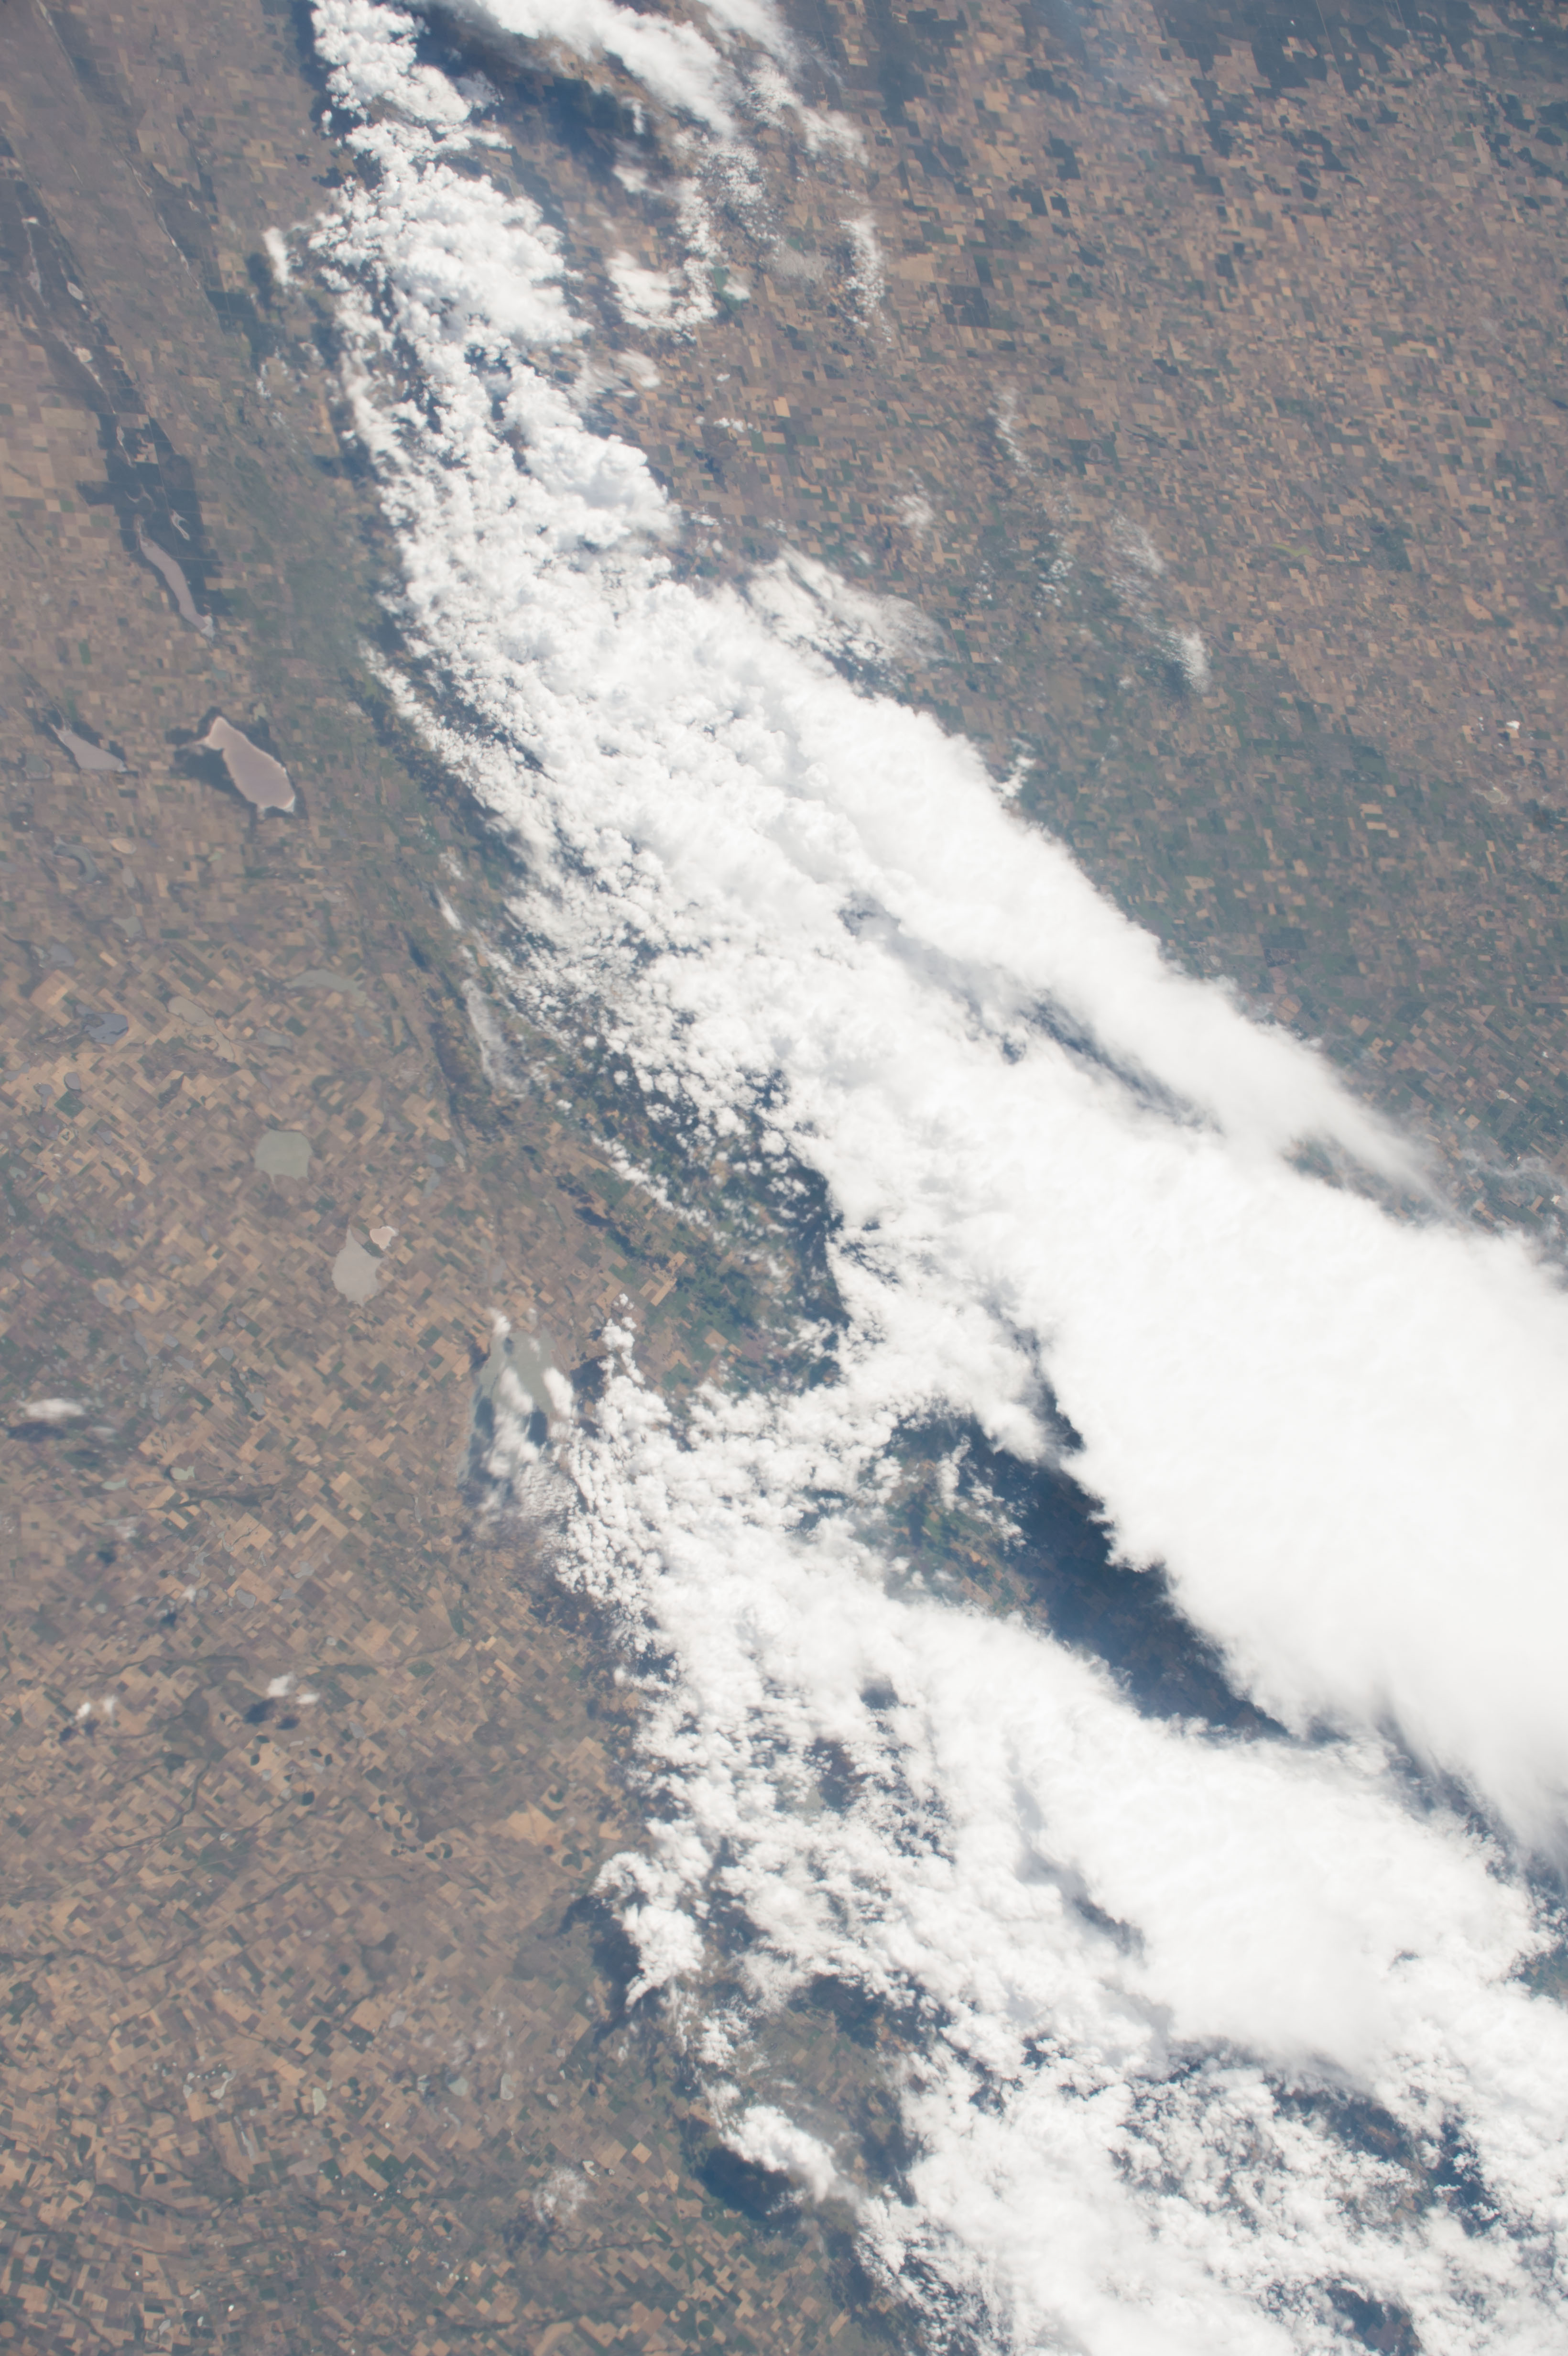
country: ARGENTINA
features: EPECUEN L., AG., AMARGA L., CHASILAUQUEN L., SAL L.
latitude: -36.9
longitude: -63.1
